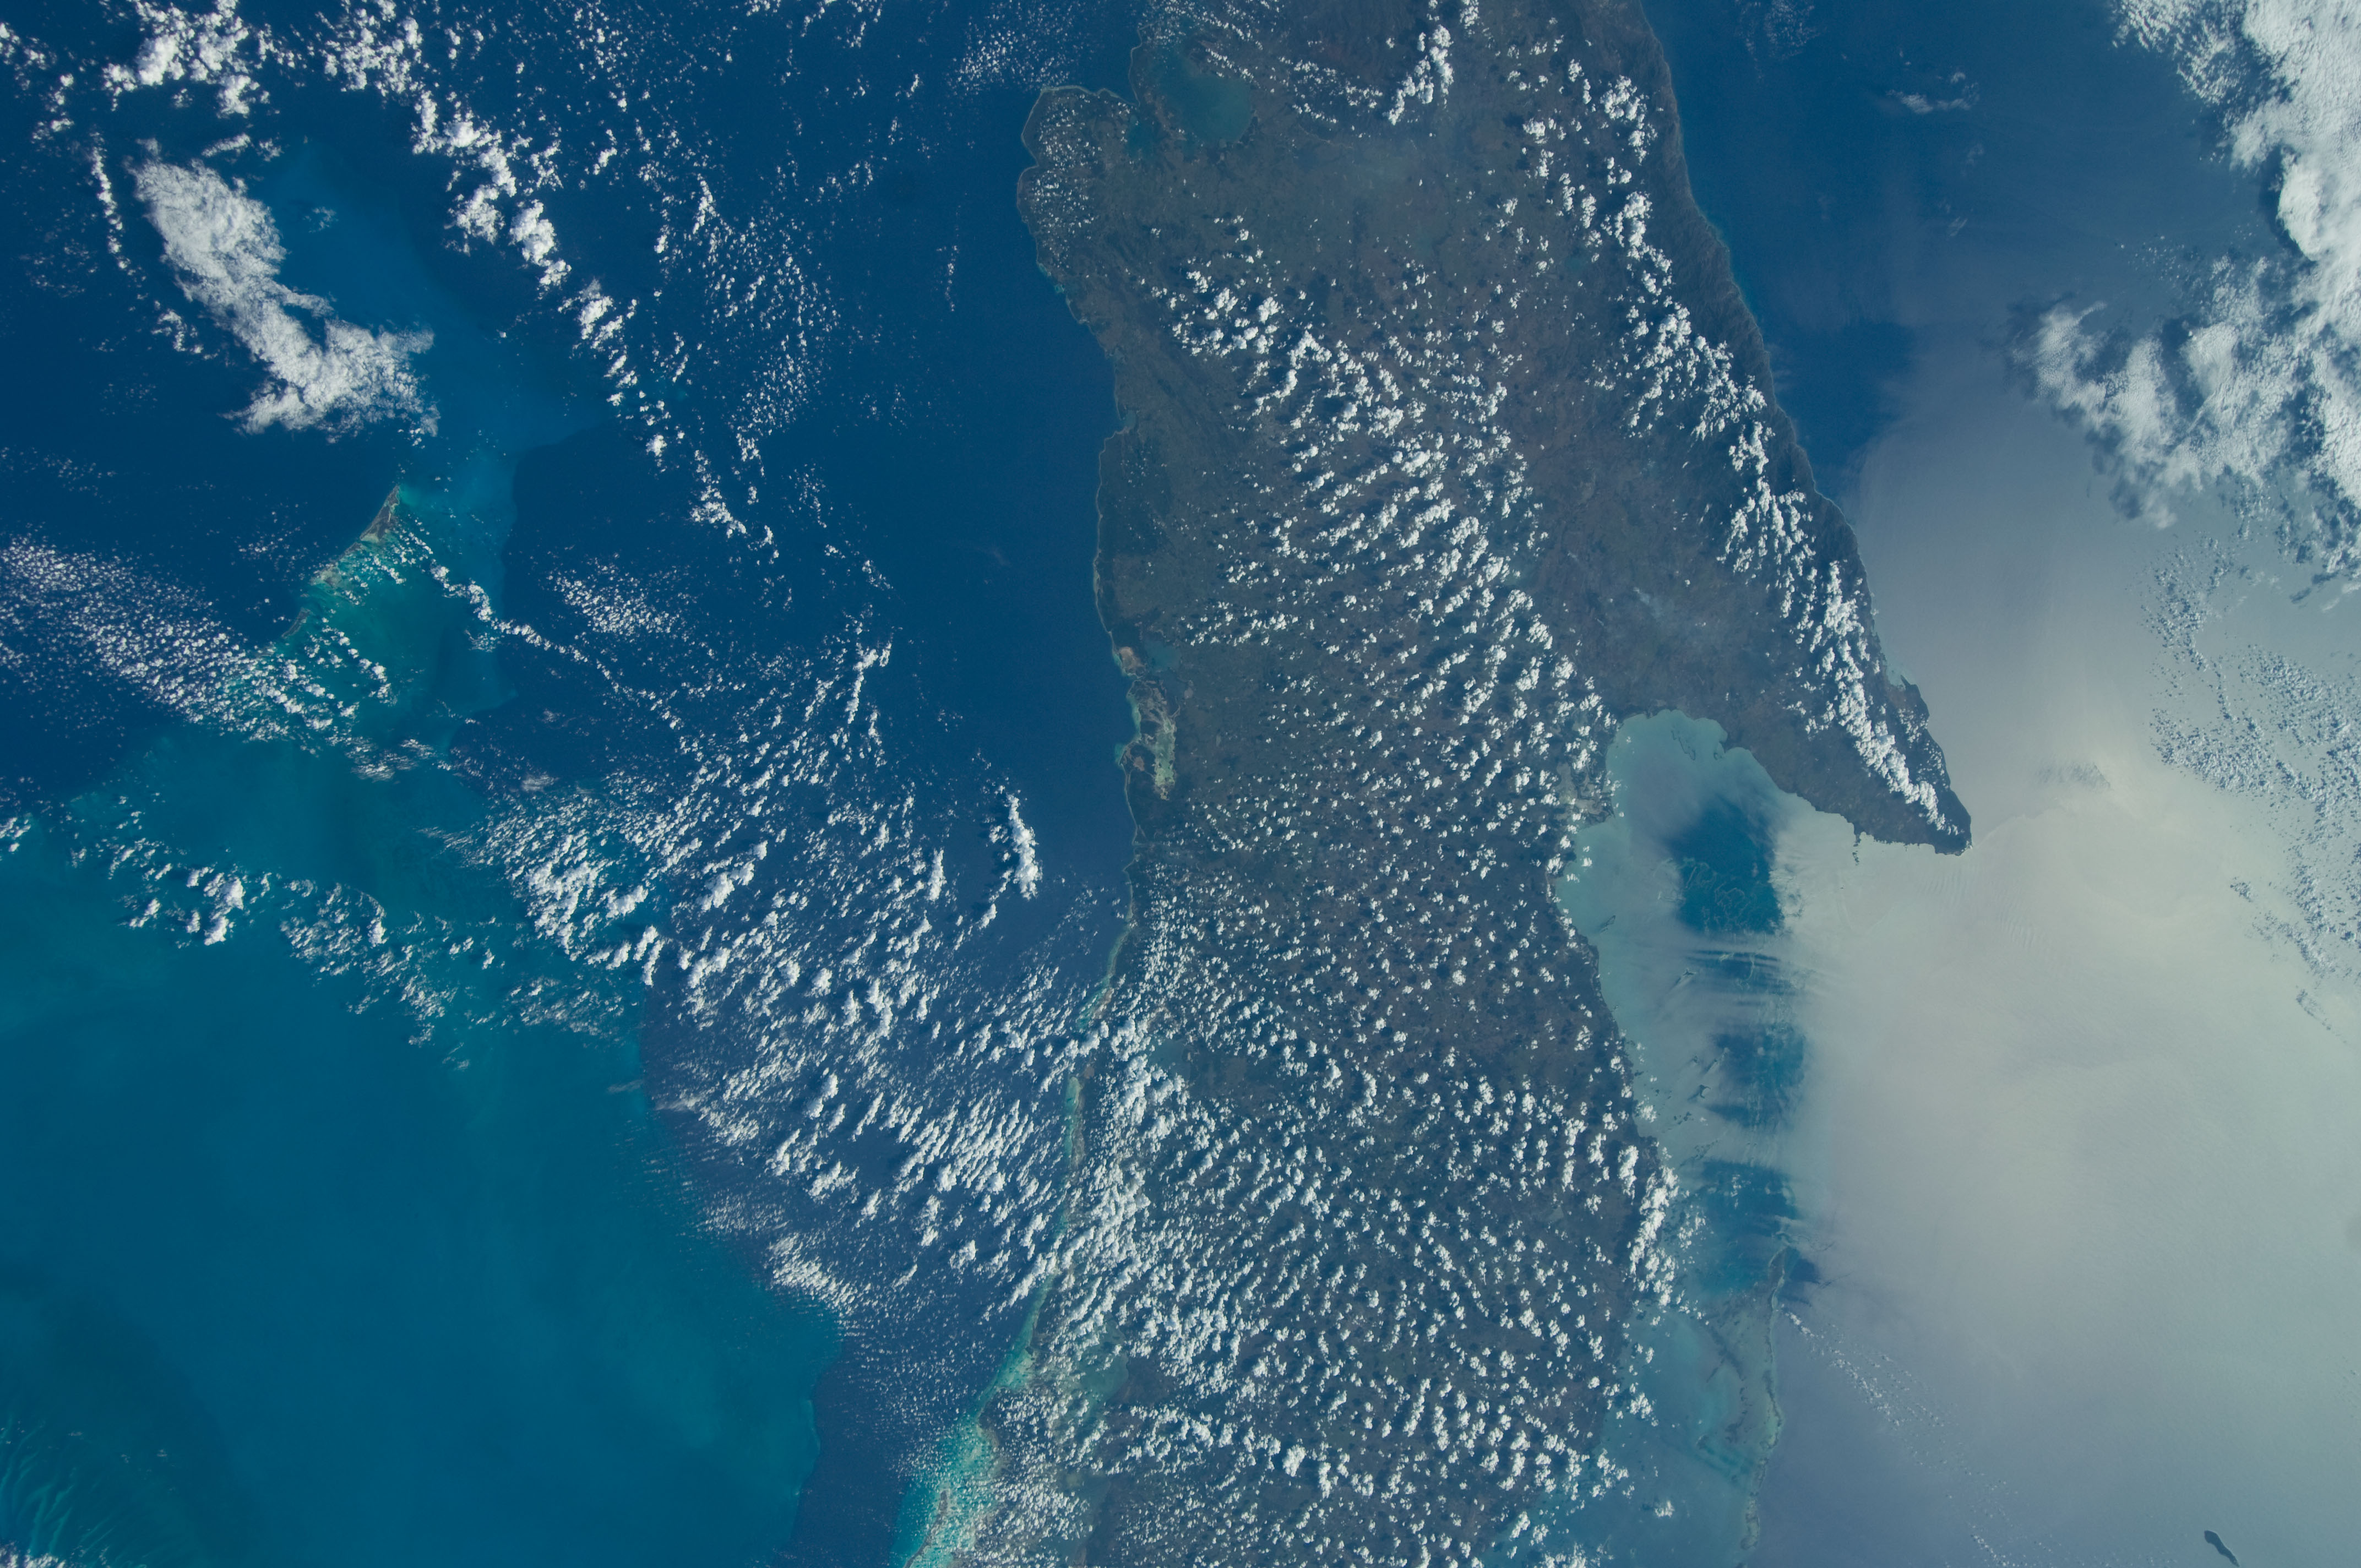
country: CUBA
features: CARIBBEAN S., E. CUBA, ZAPATA PEN., GLINT, REEFS, GREAT BAHAMA BANK
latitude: 21.5
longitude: -76.5
